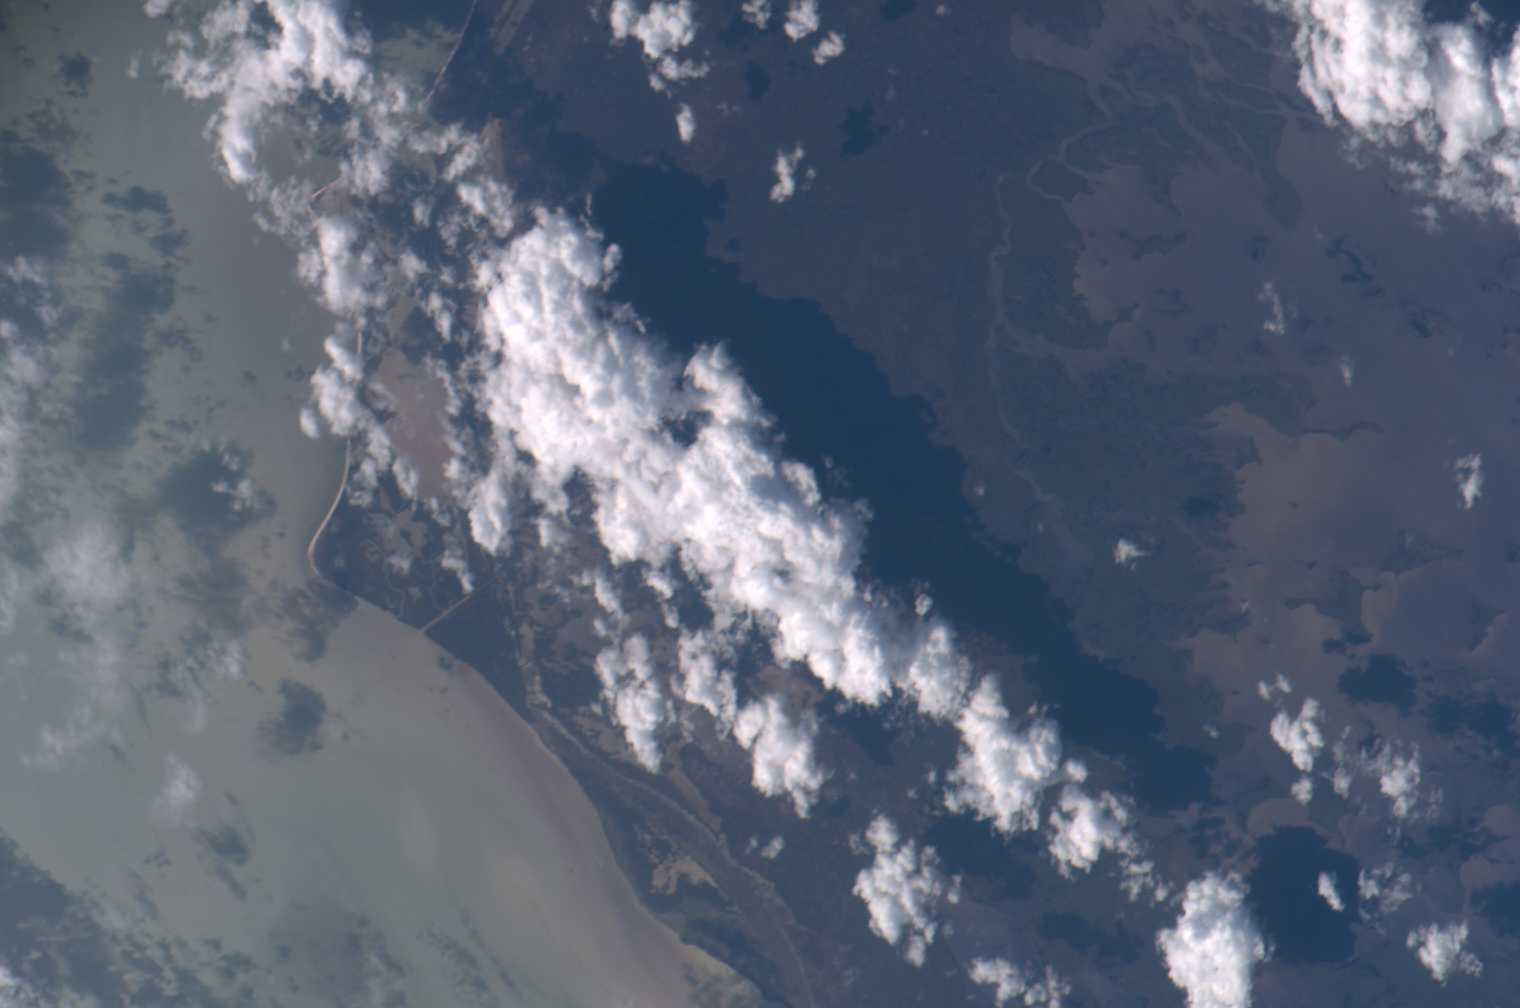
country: USA-FLORIDA
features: COASTAL EVERGLADES, CHANNELS
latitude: 25.1
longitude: -81.1
